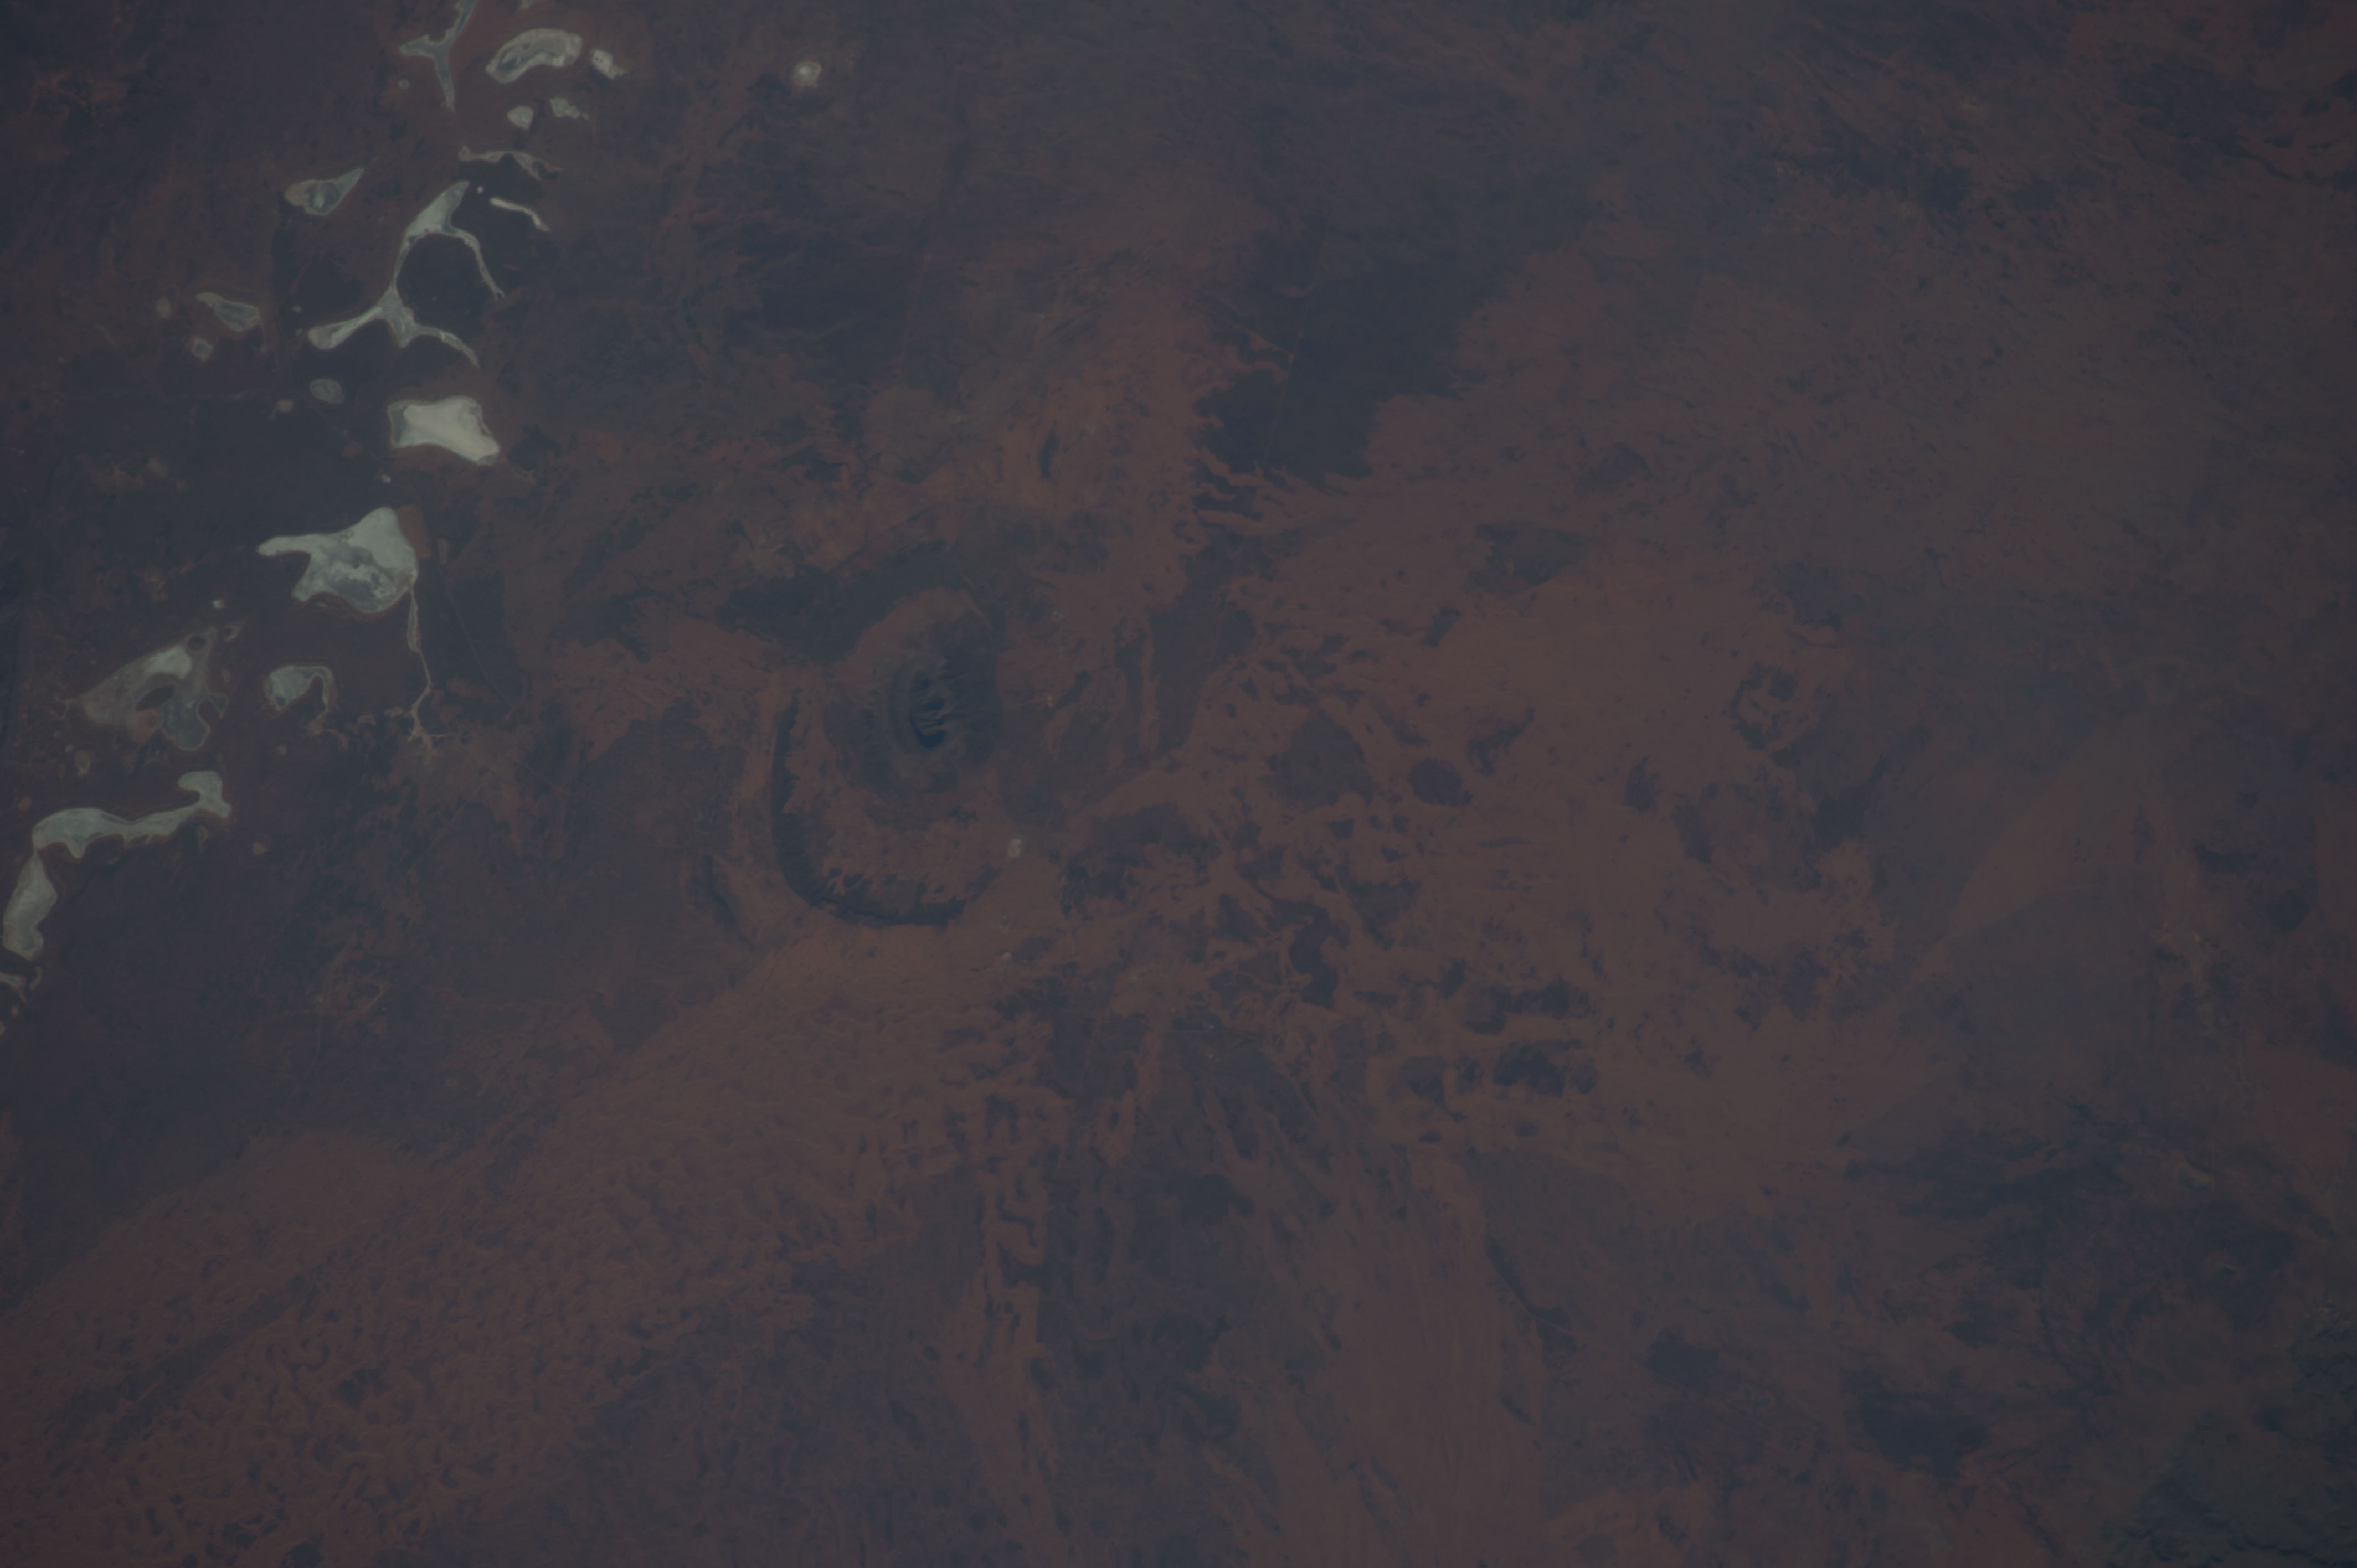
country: AUSTRALIA-NT
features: MT. CONNER
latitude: -25.6
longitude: 131.9
